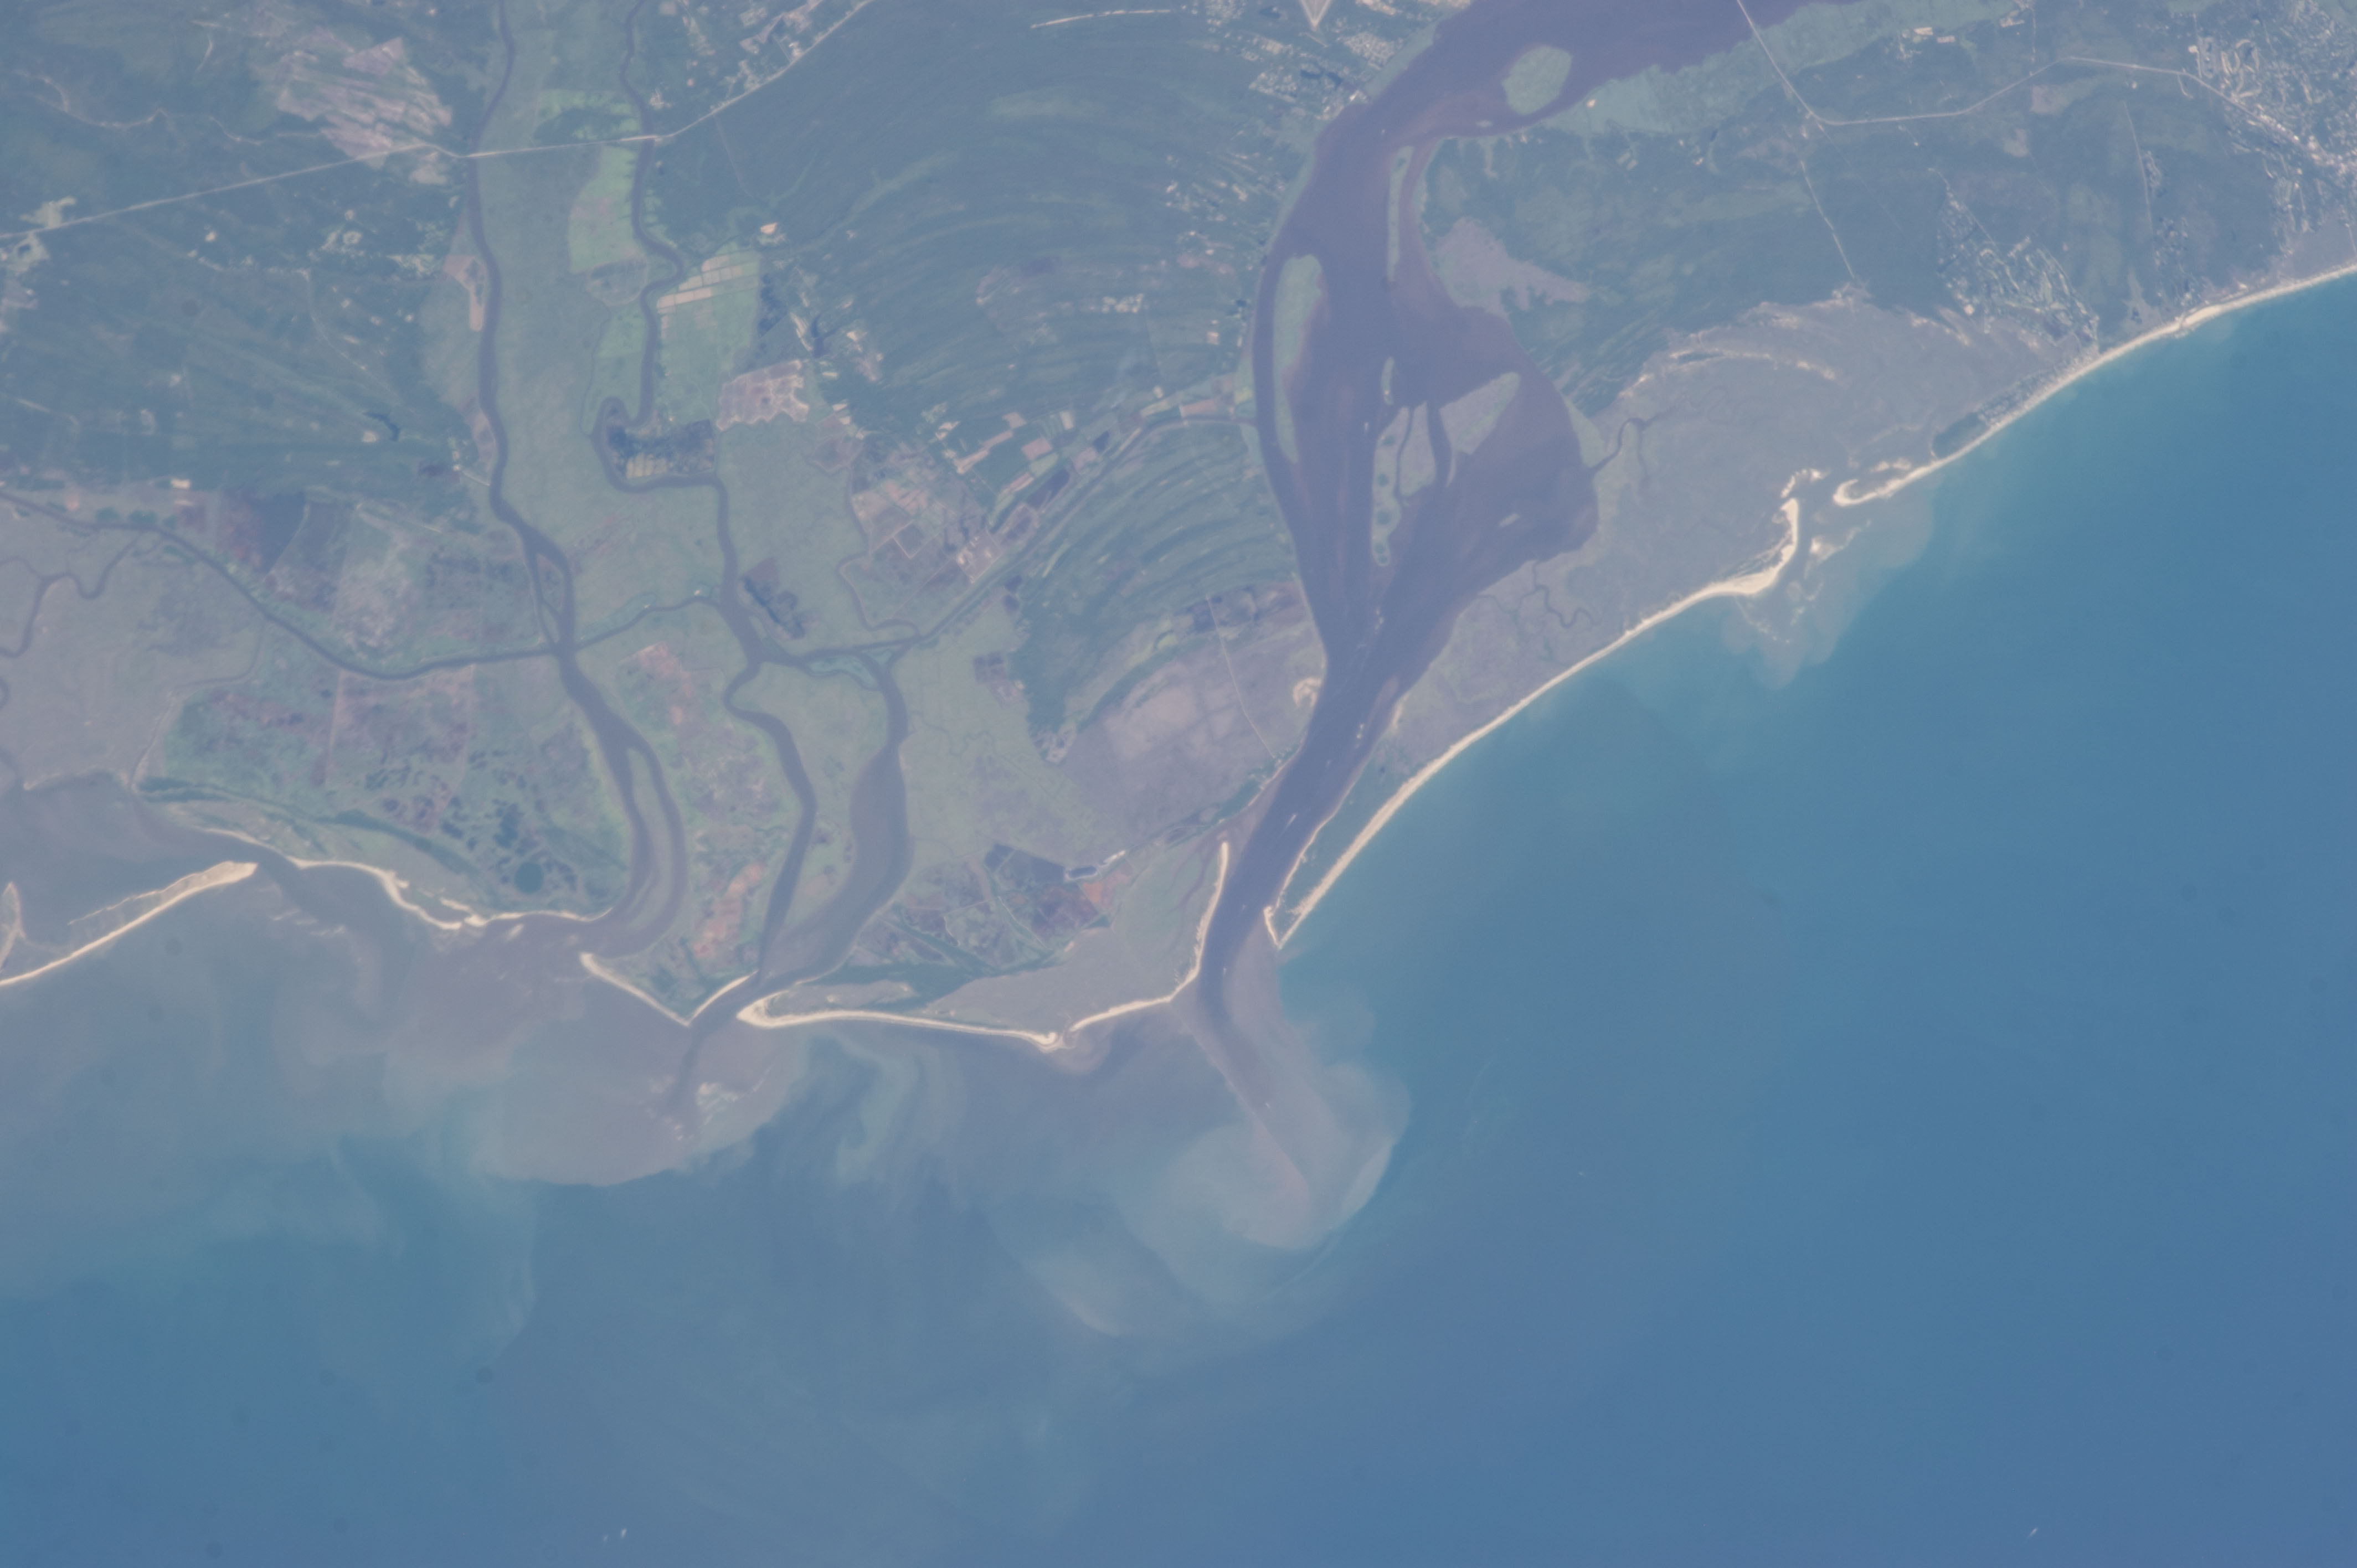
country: USA-SOUTH CAROLINA
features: CAT ISLAND, SANTEE R. DELTA, WINYAH B., SED., WETLANDS, ATLANTIC O., ISLANDS
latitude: 33.2
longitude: -79.2
